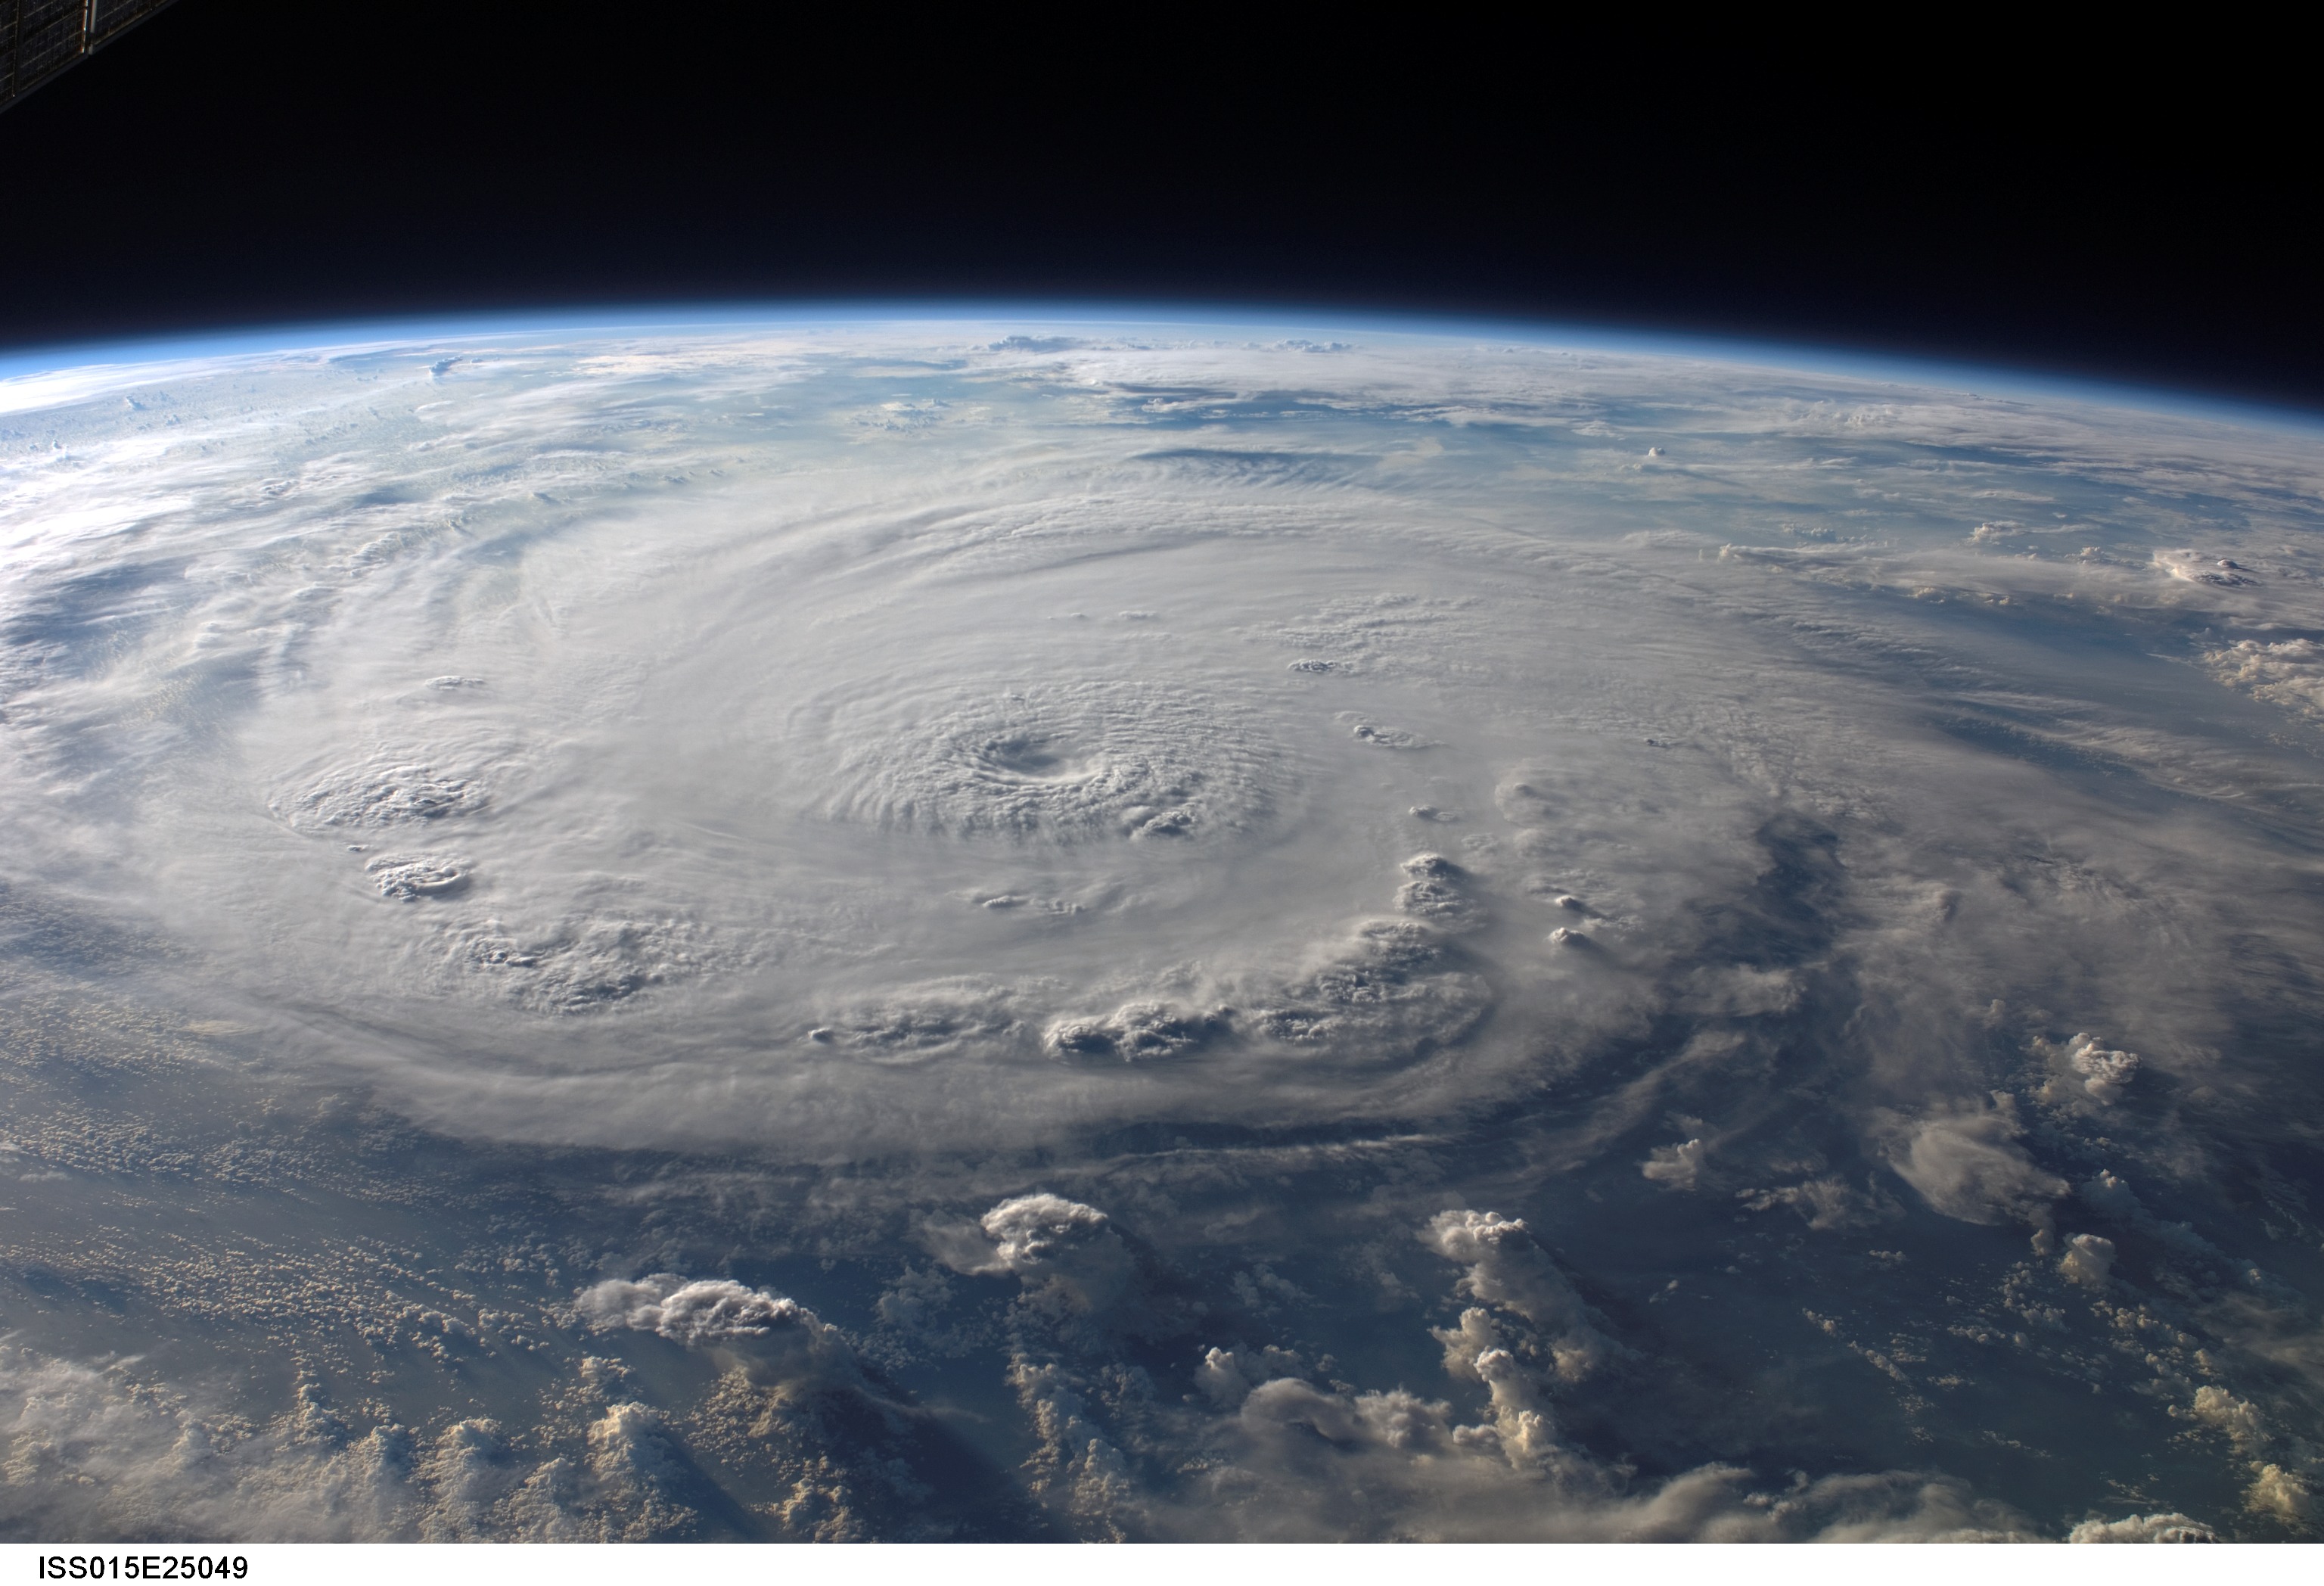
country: CARIBBEAN SEA
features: PAN-HURRICANE FELIX, EYE, BANDS
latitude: 14.2
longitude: -76.9
